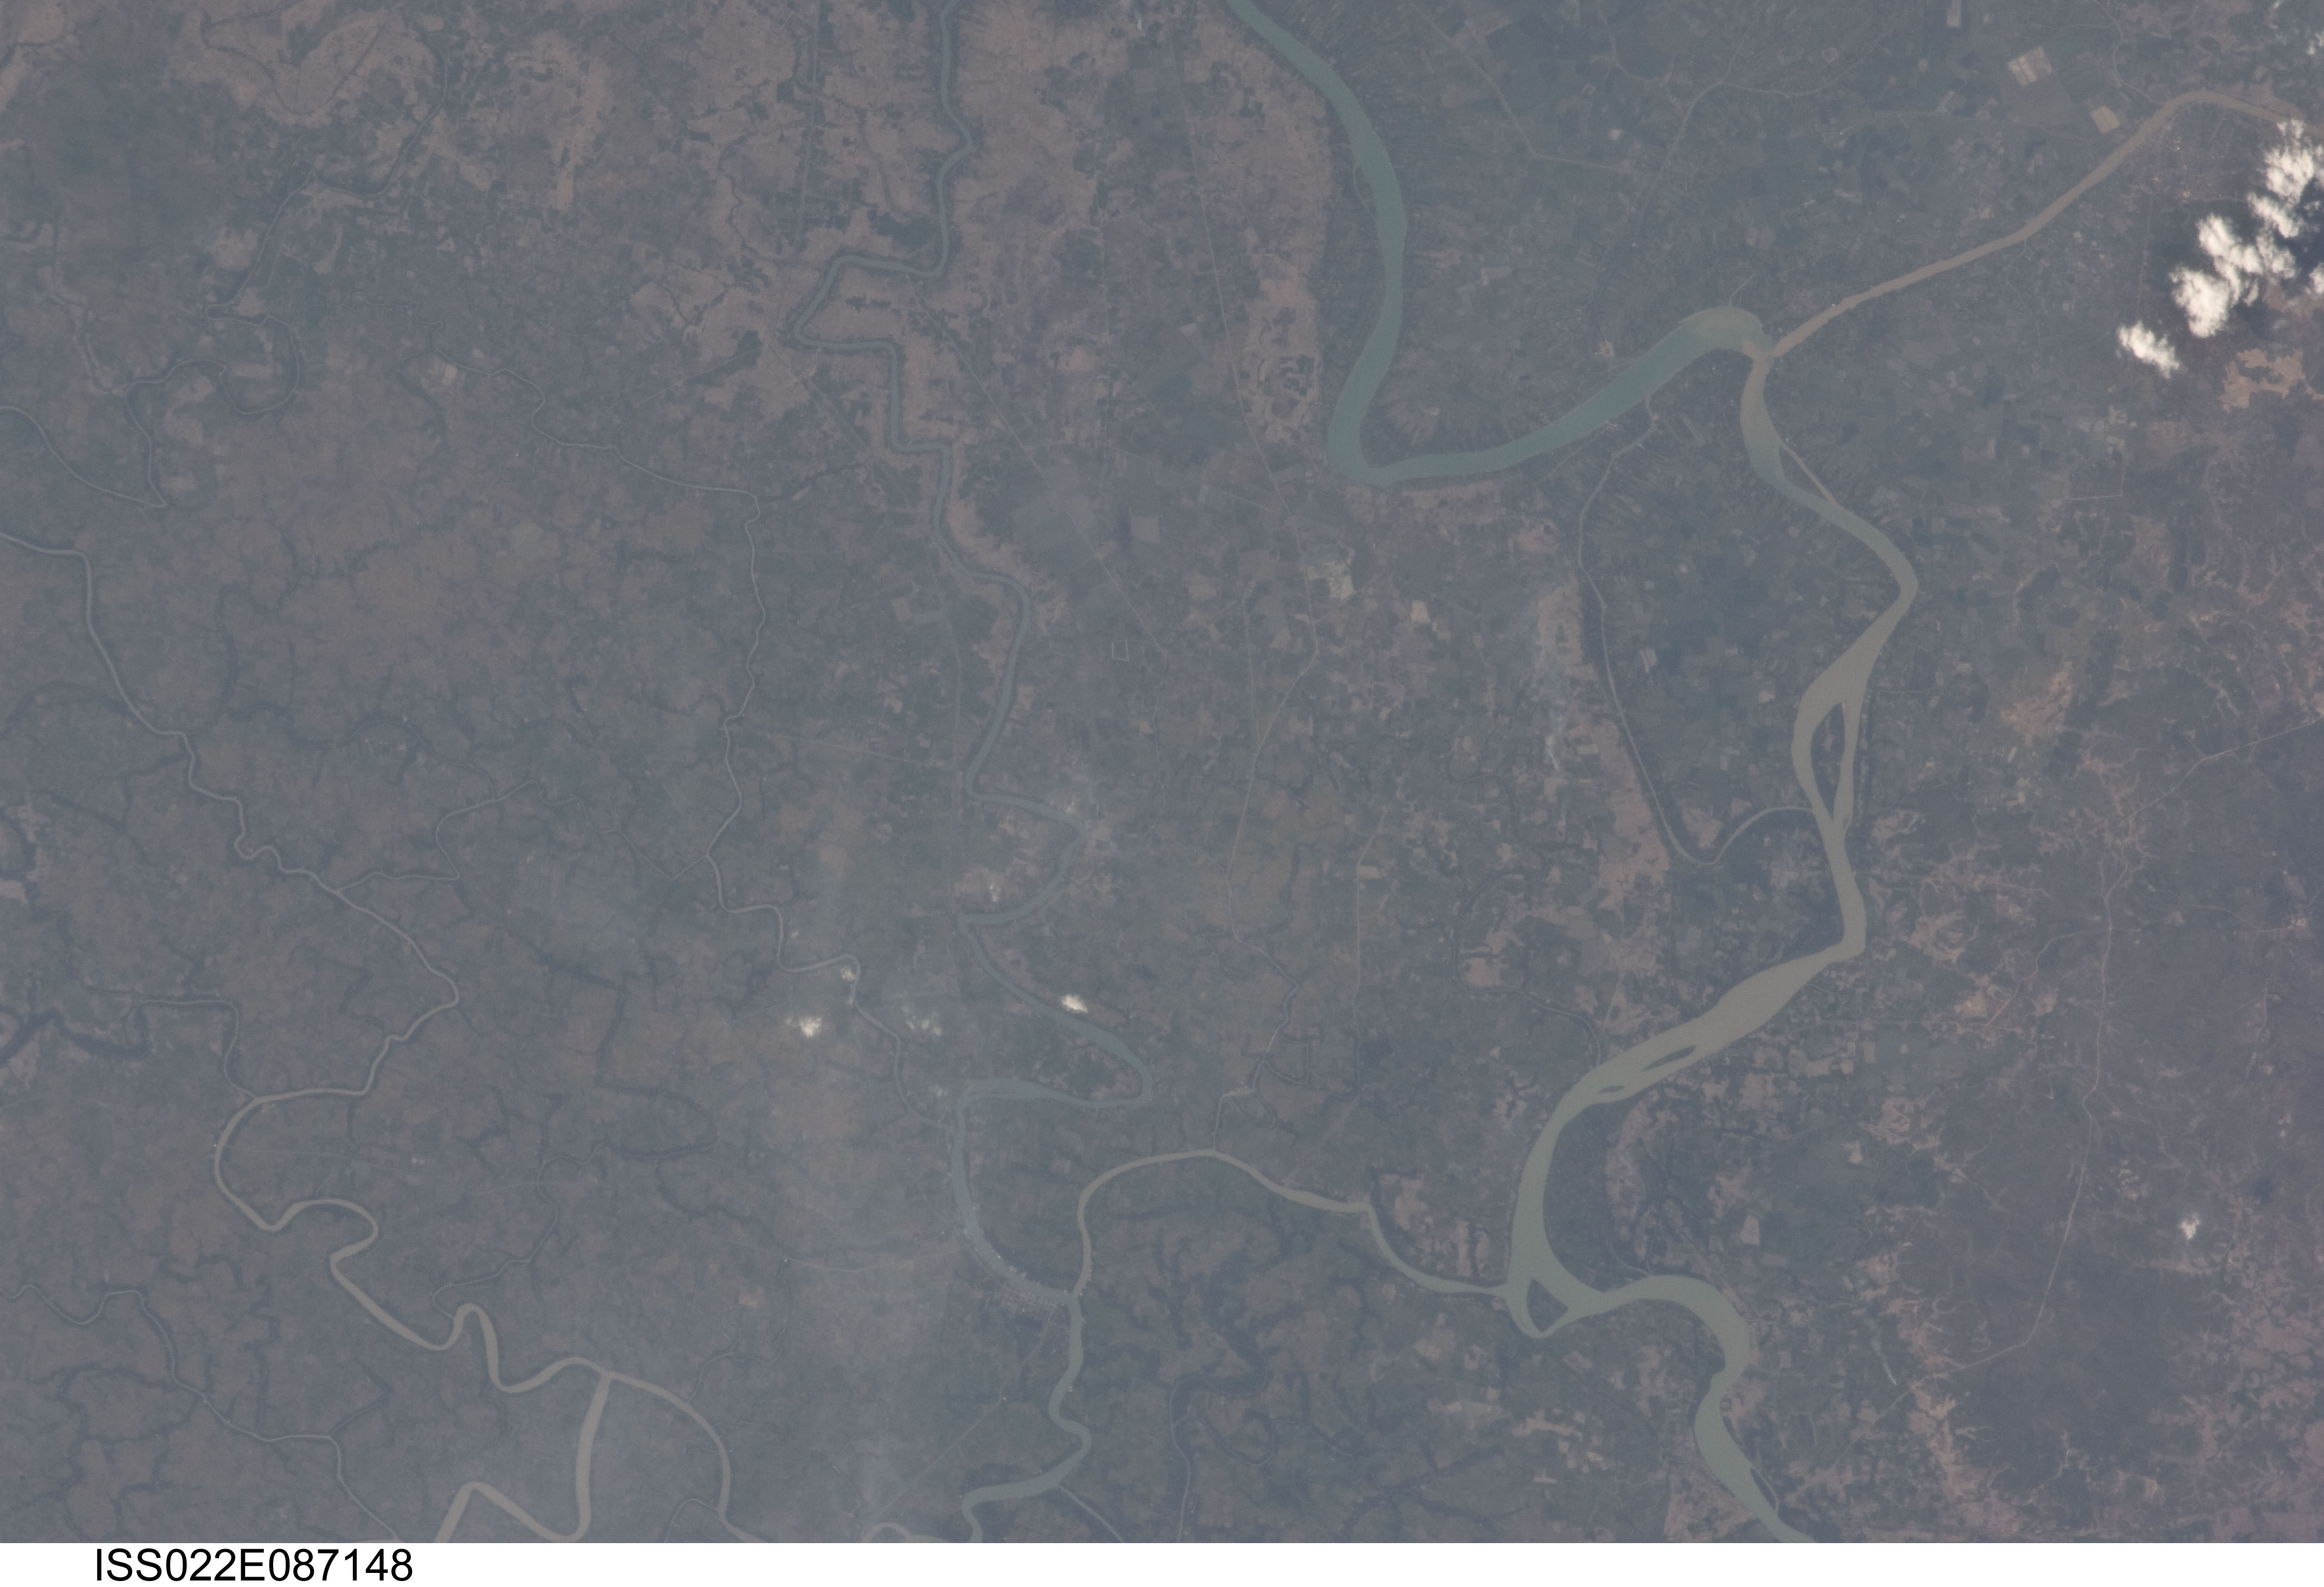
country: MYANMAR (BURMA)
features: TO R., KYAIKLAT, TWANTE CANAL, AGR.
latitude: 16.6
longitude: 95.7
